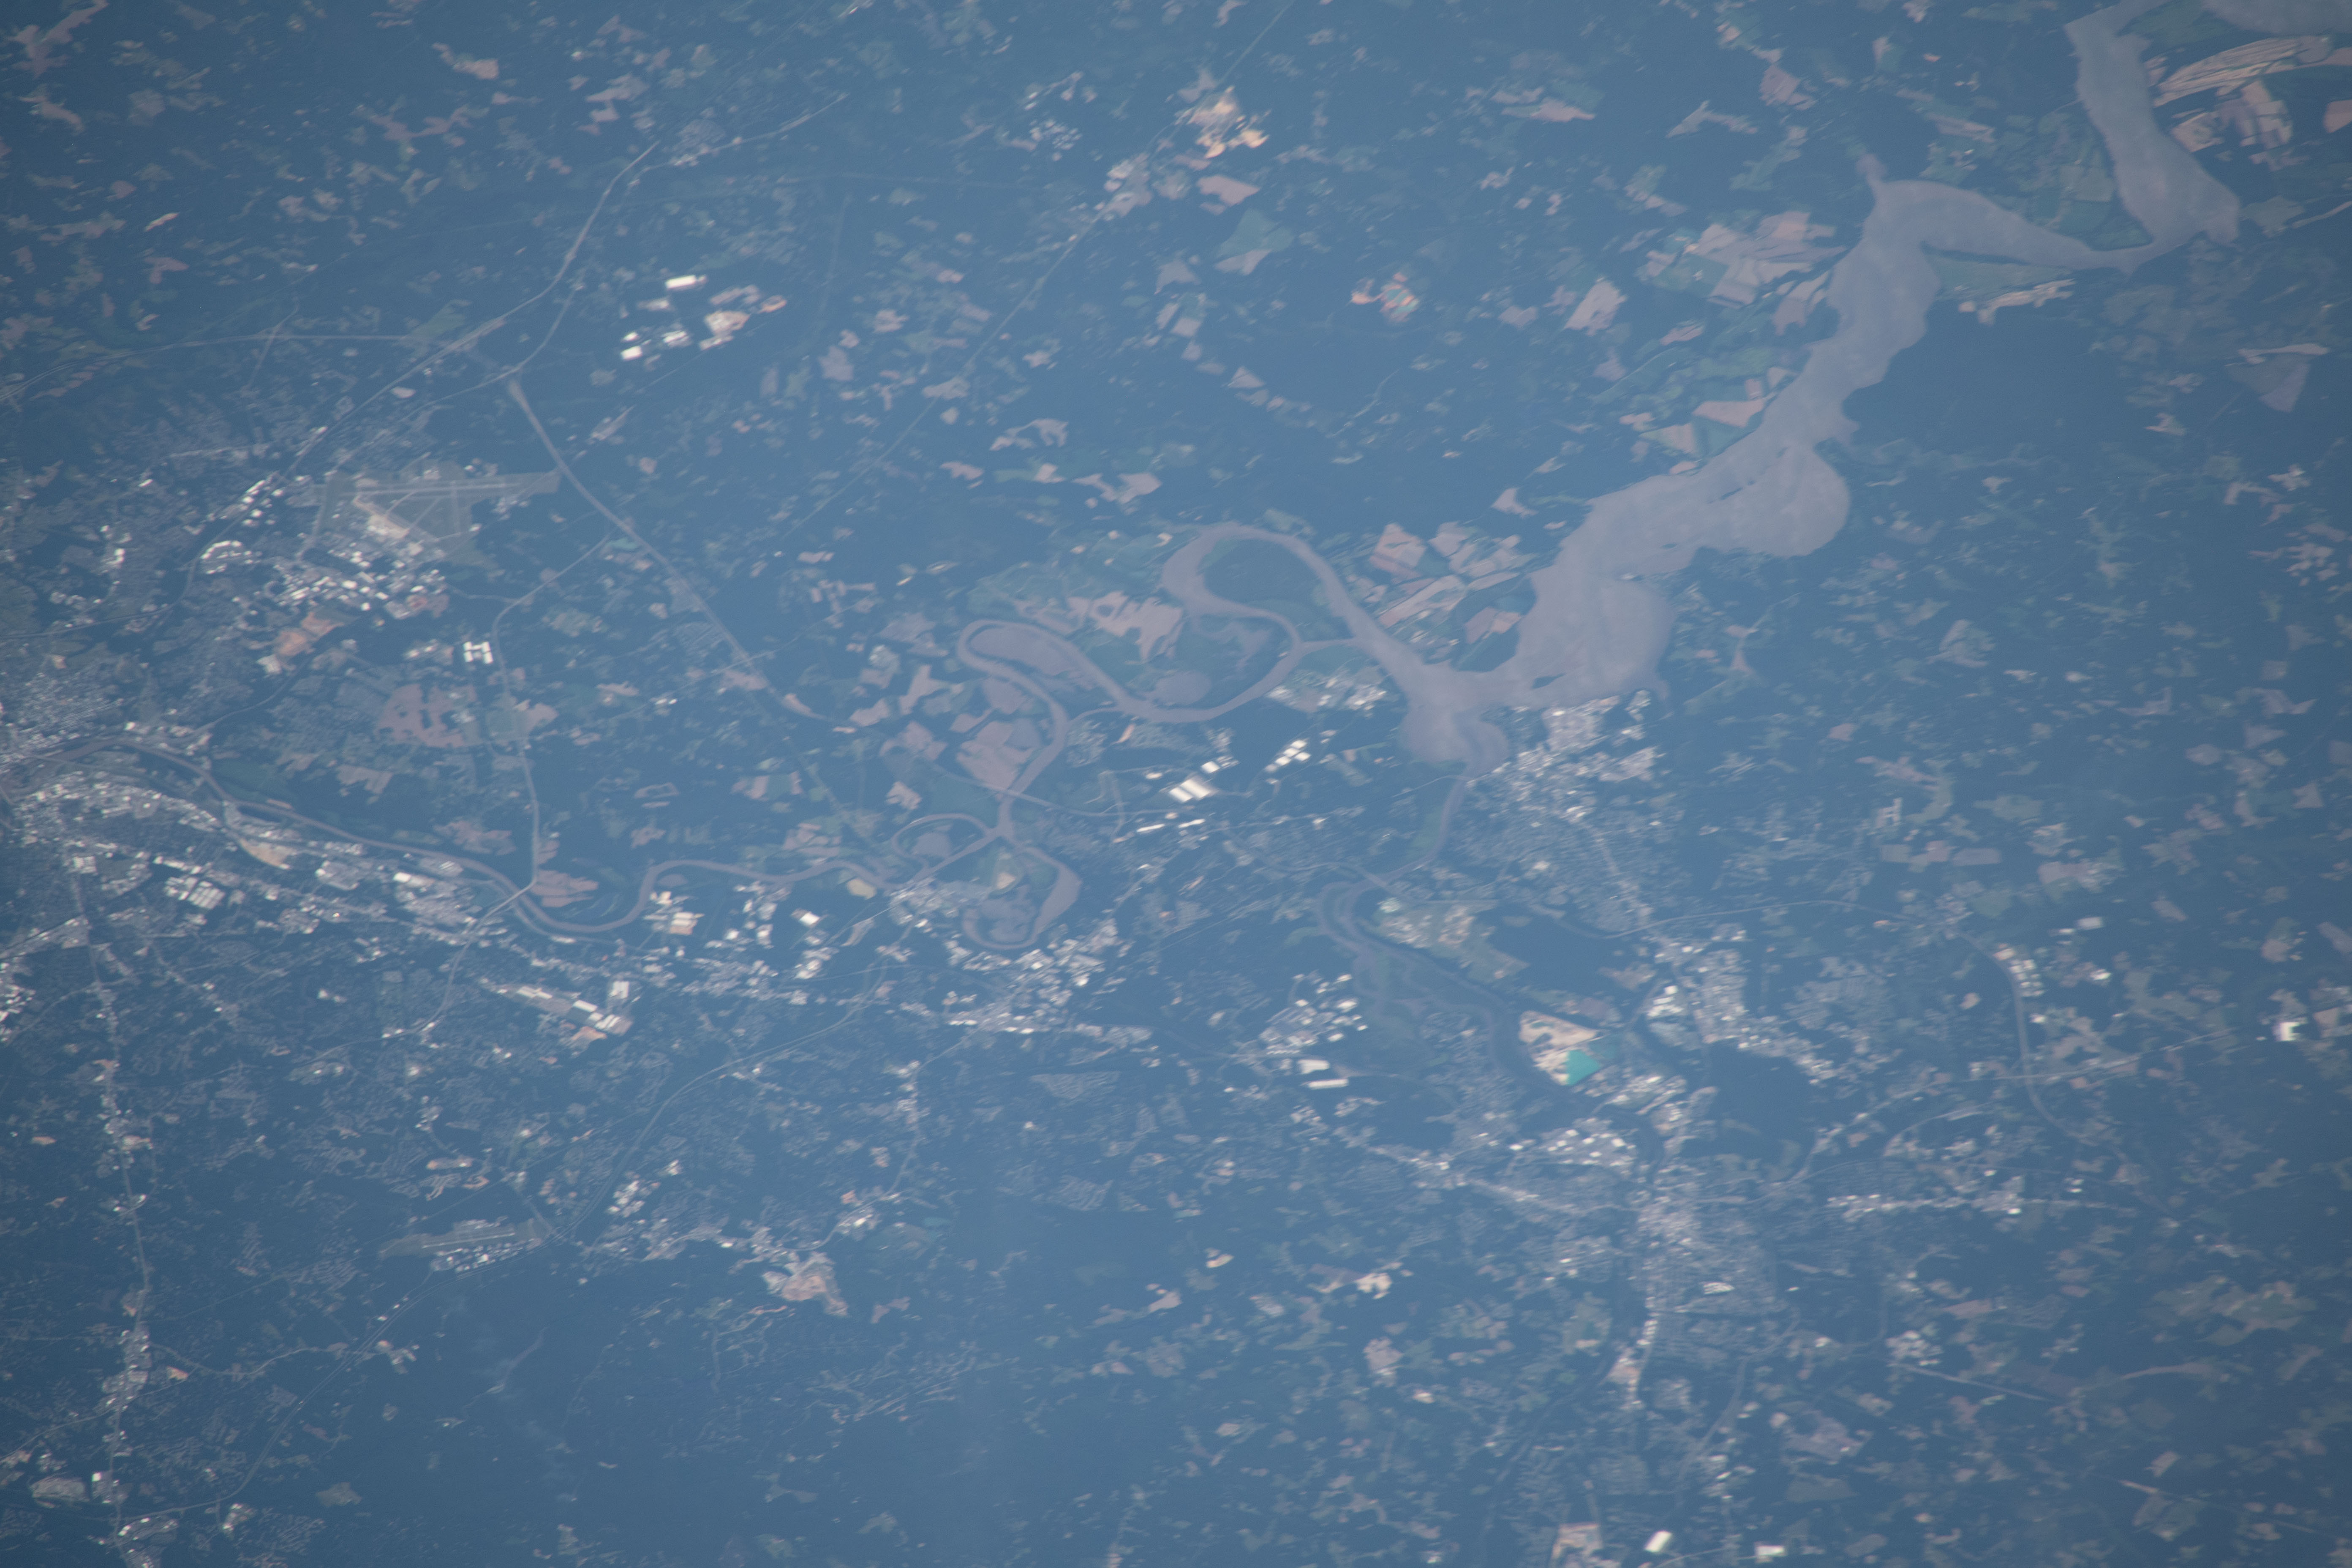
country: USA-VIRGINIA
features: CHESTERFIELD, PETERSBURG, SUTHERLAND, HOPEWELL, PRINCE GEORGE, TAR BAY
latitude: 37.4
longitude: -77.4
